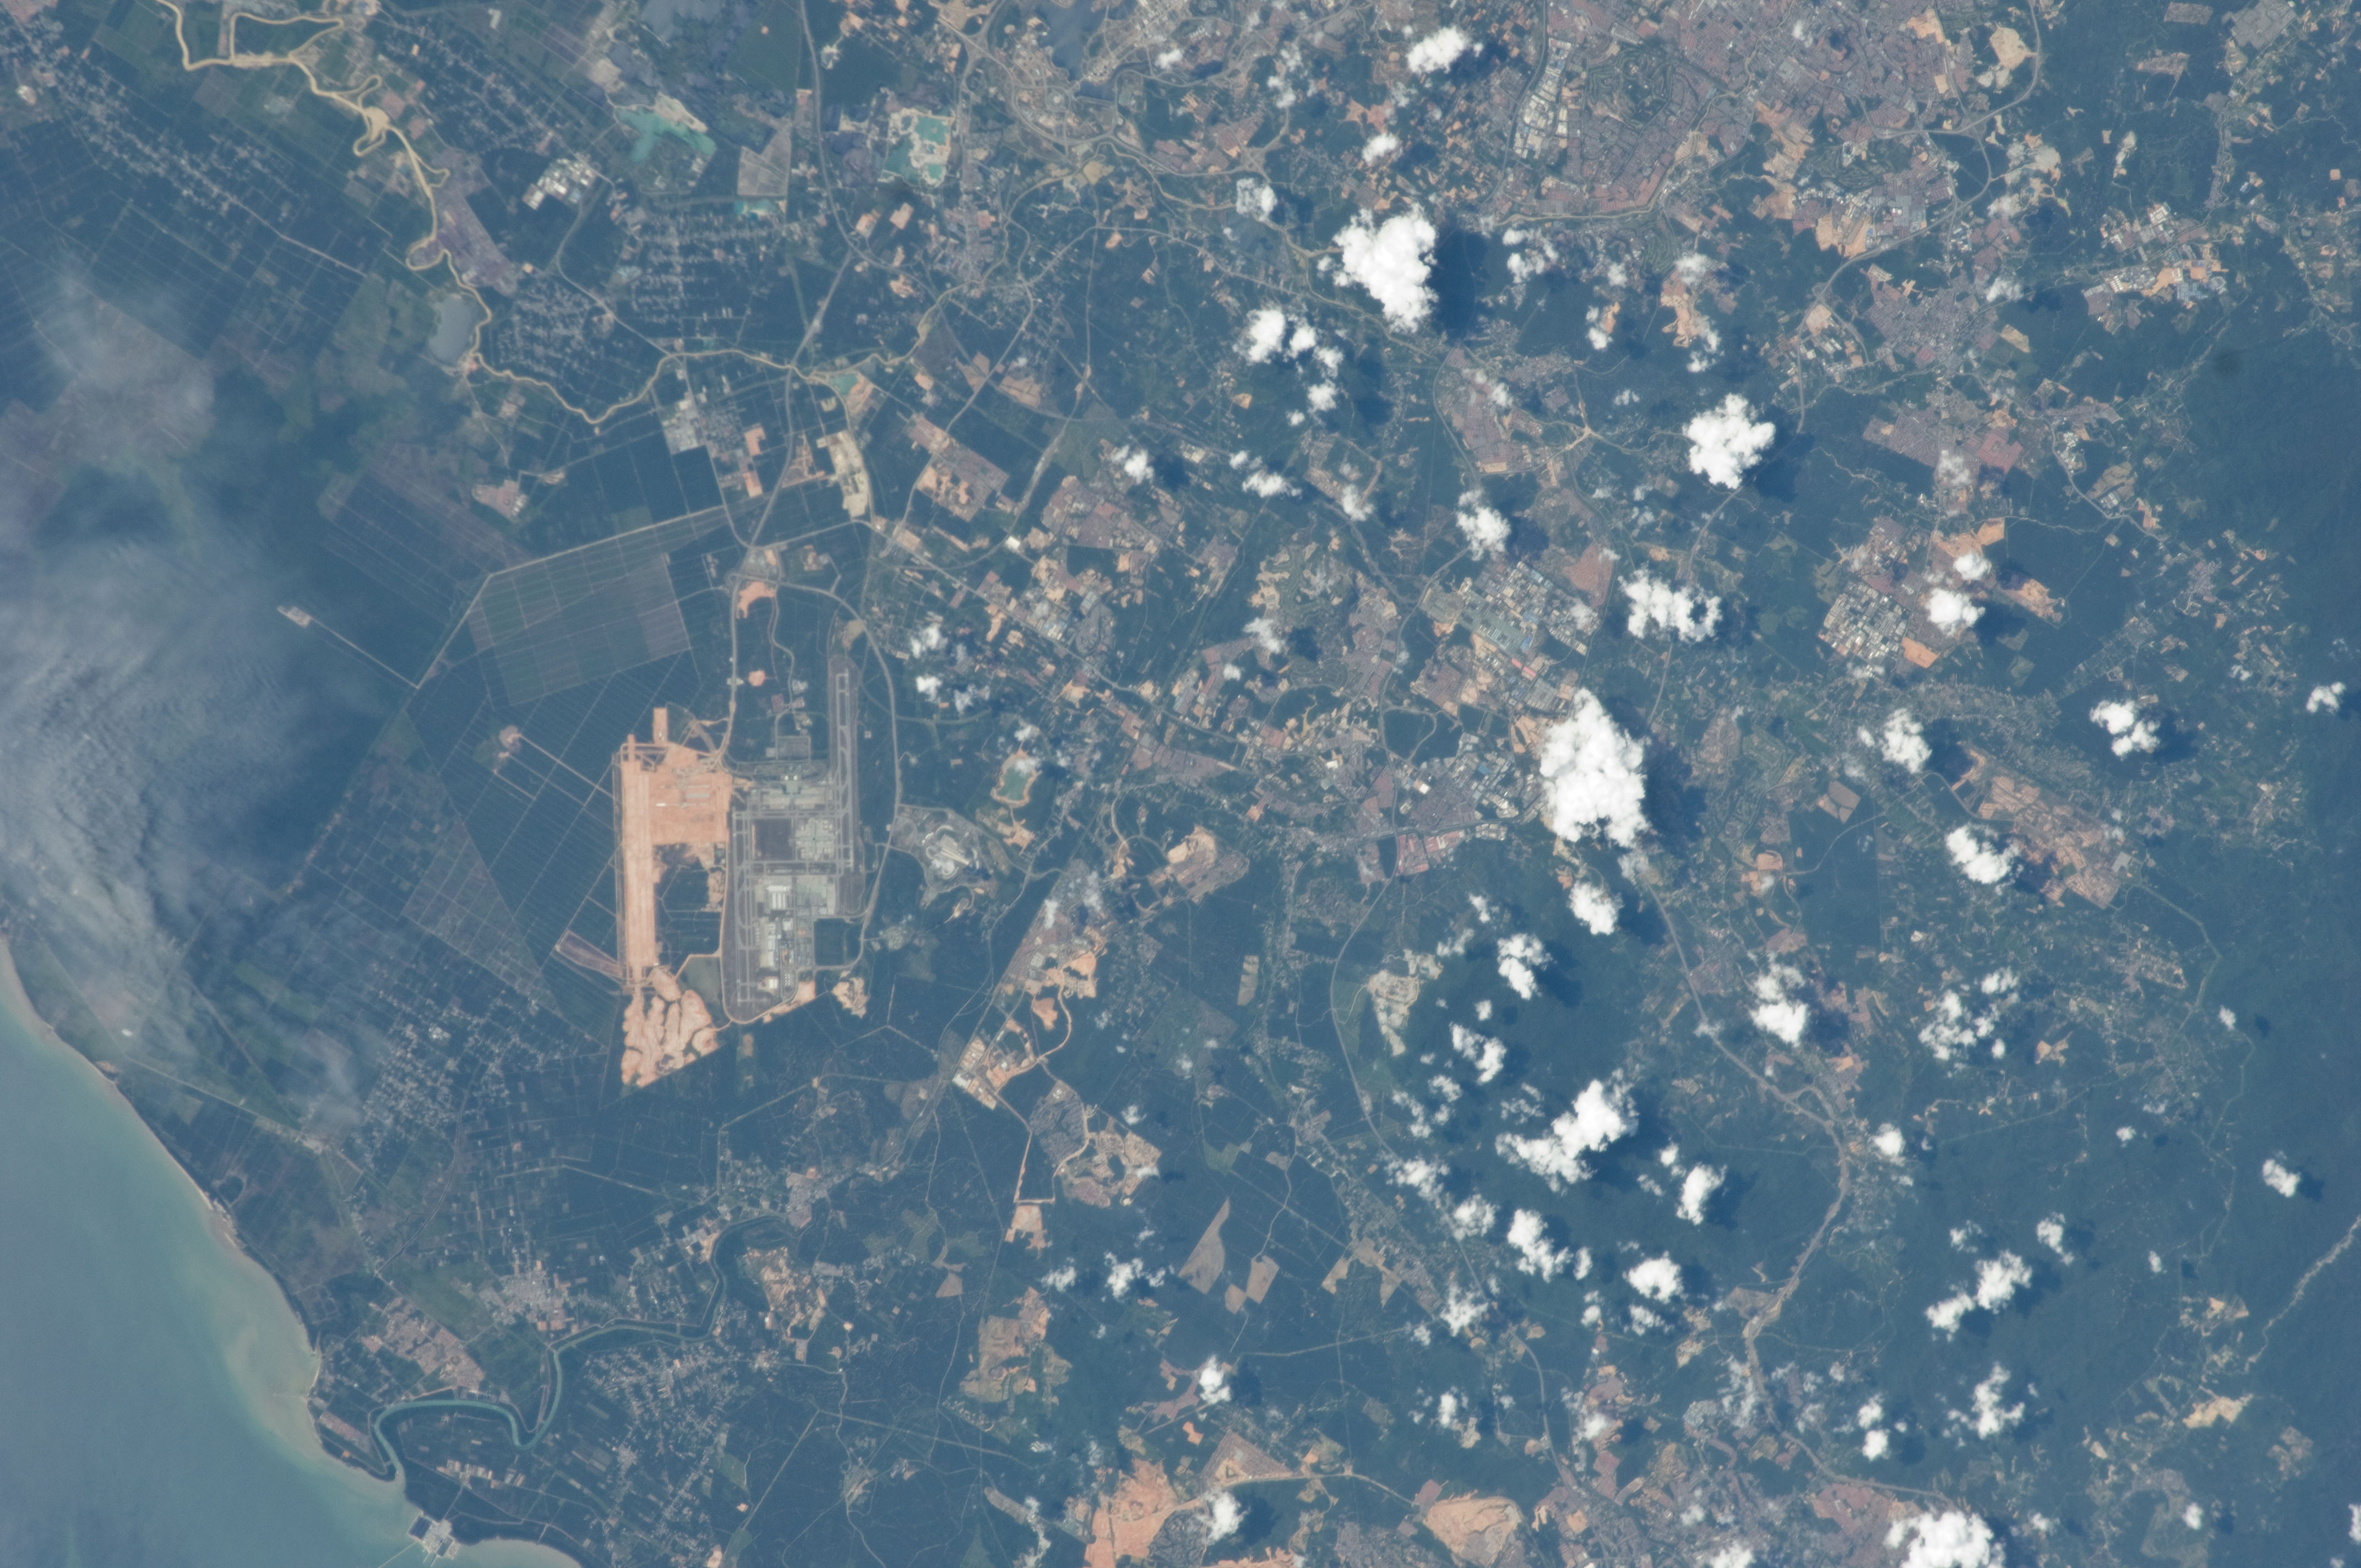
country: MALAYSIA
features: KELANG R., SEPANG, GLINT, KUALA LUMPUR AIRPORT, AGR., STR. OF MALACCA
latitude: 2.8
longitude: 101.8
